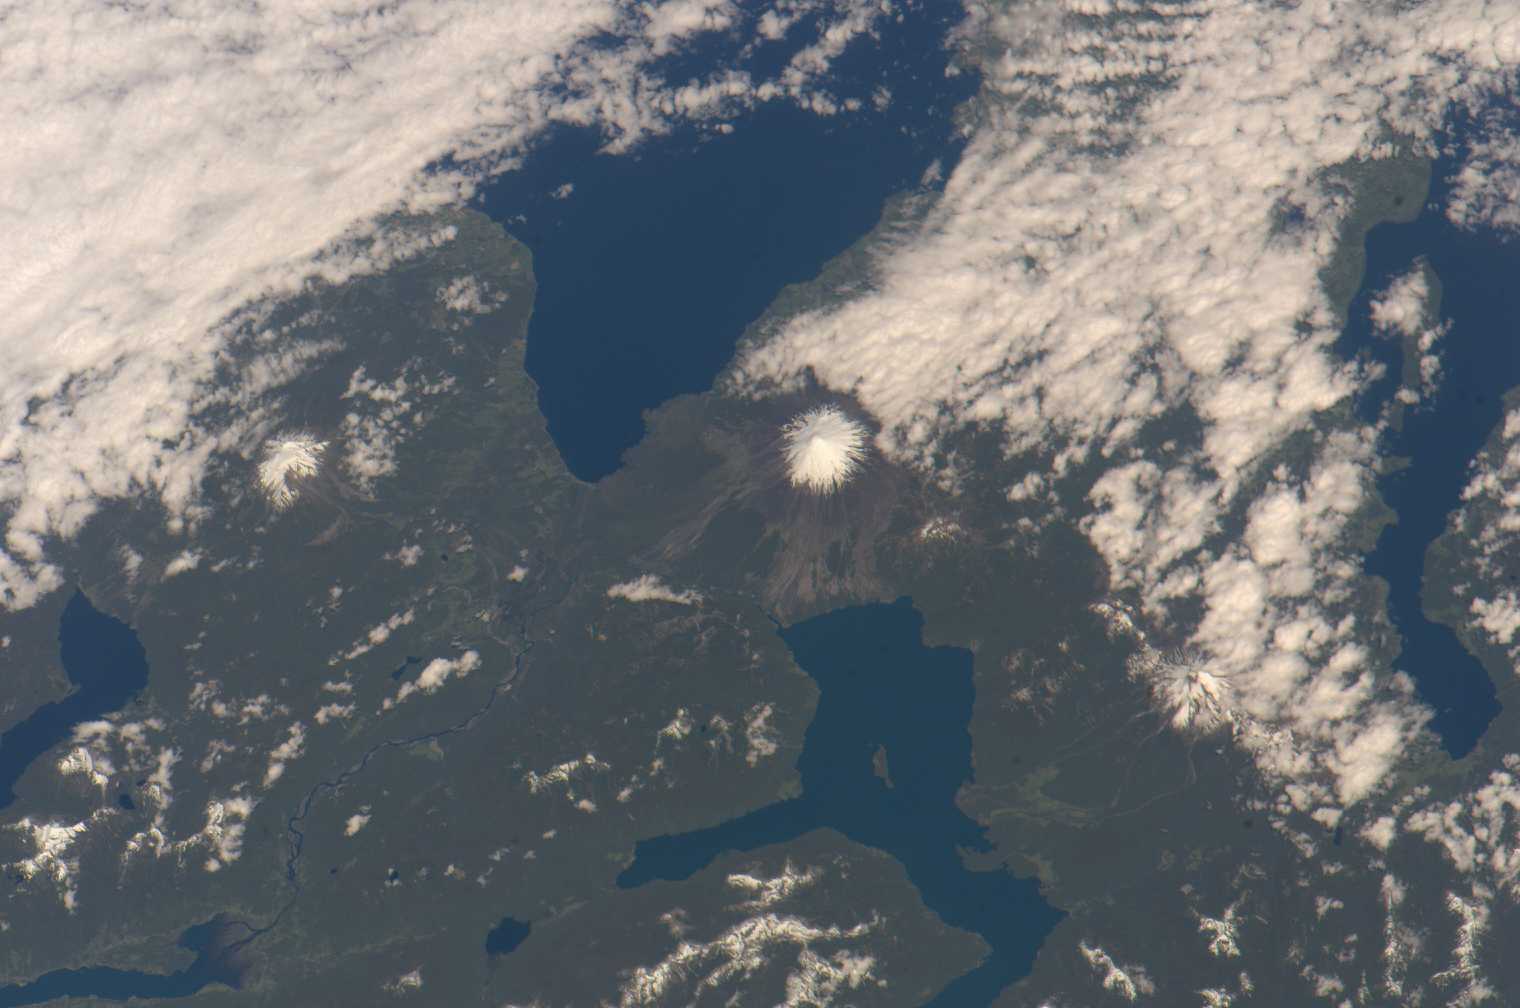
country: CHILE
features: LIANQUIHUE LAKE, OSORNO VOL.
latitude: -41.0
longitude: -72.5
